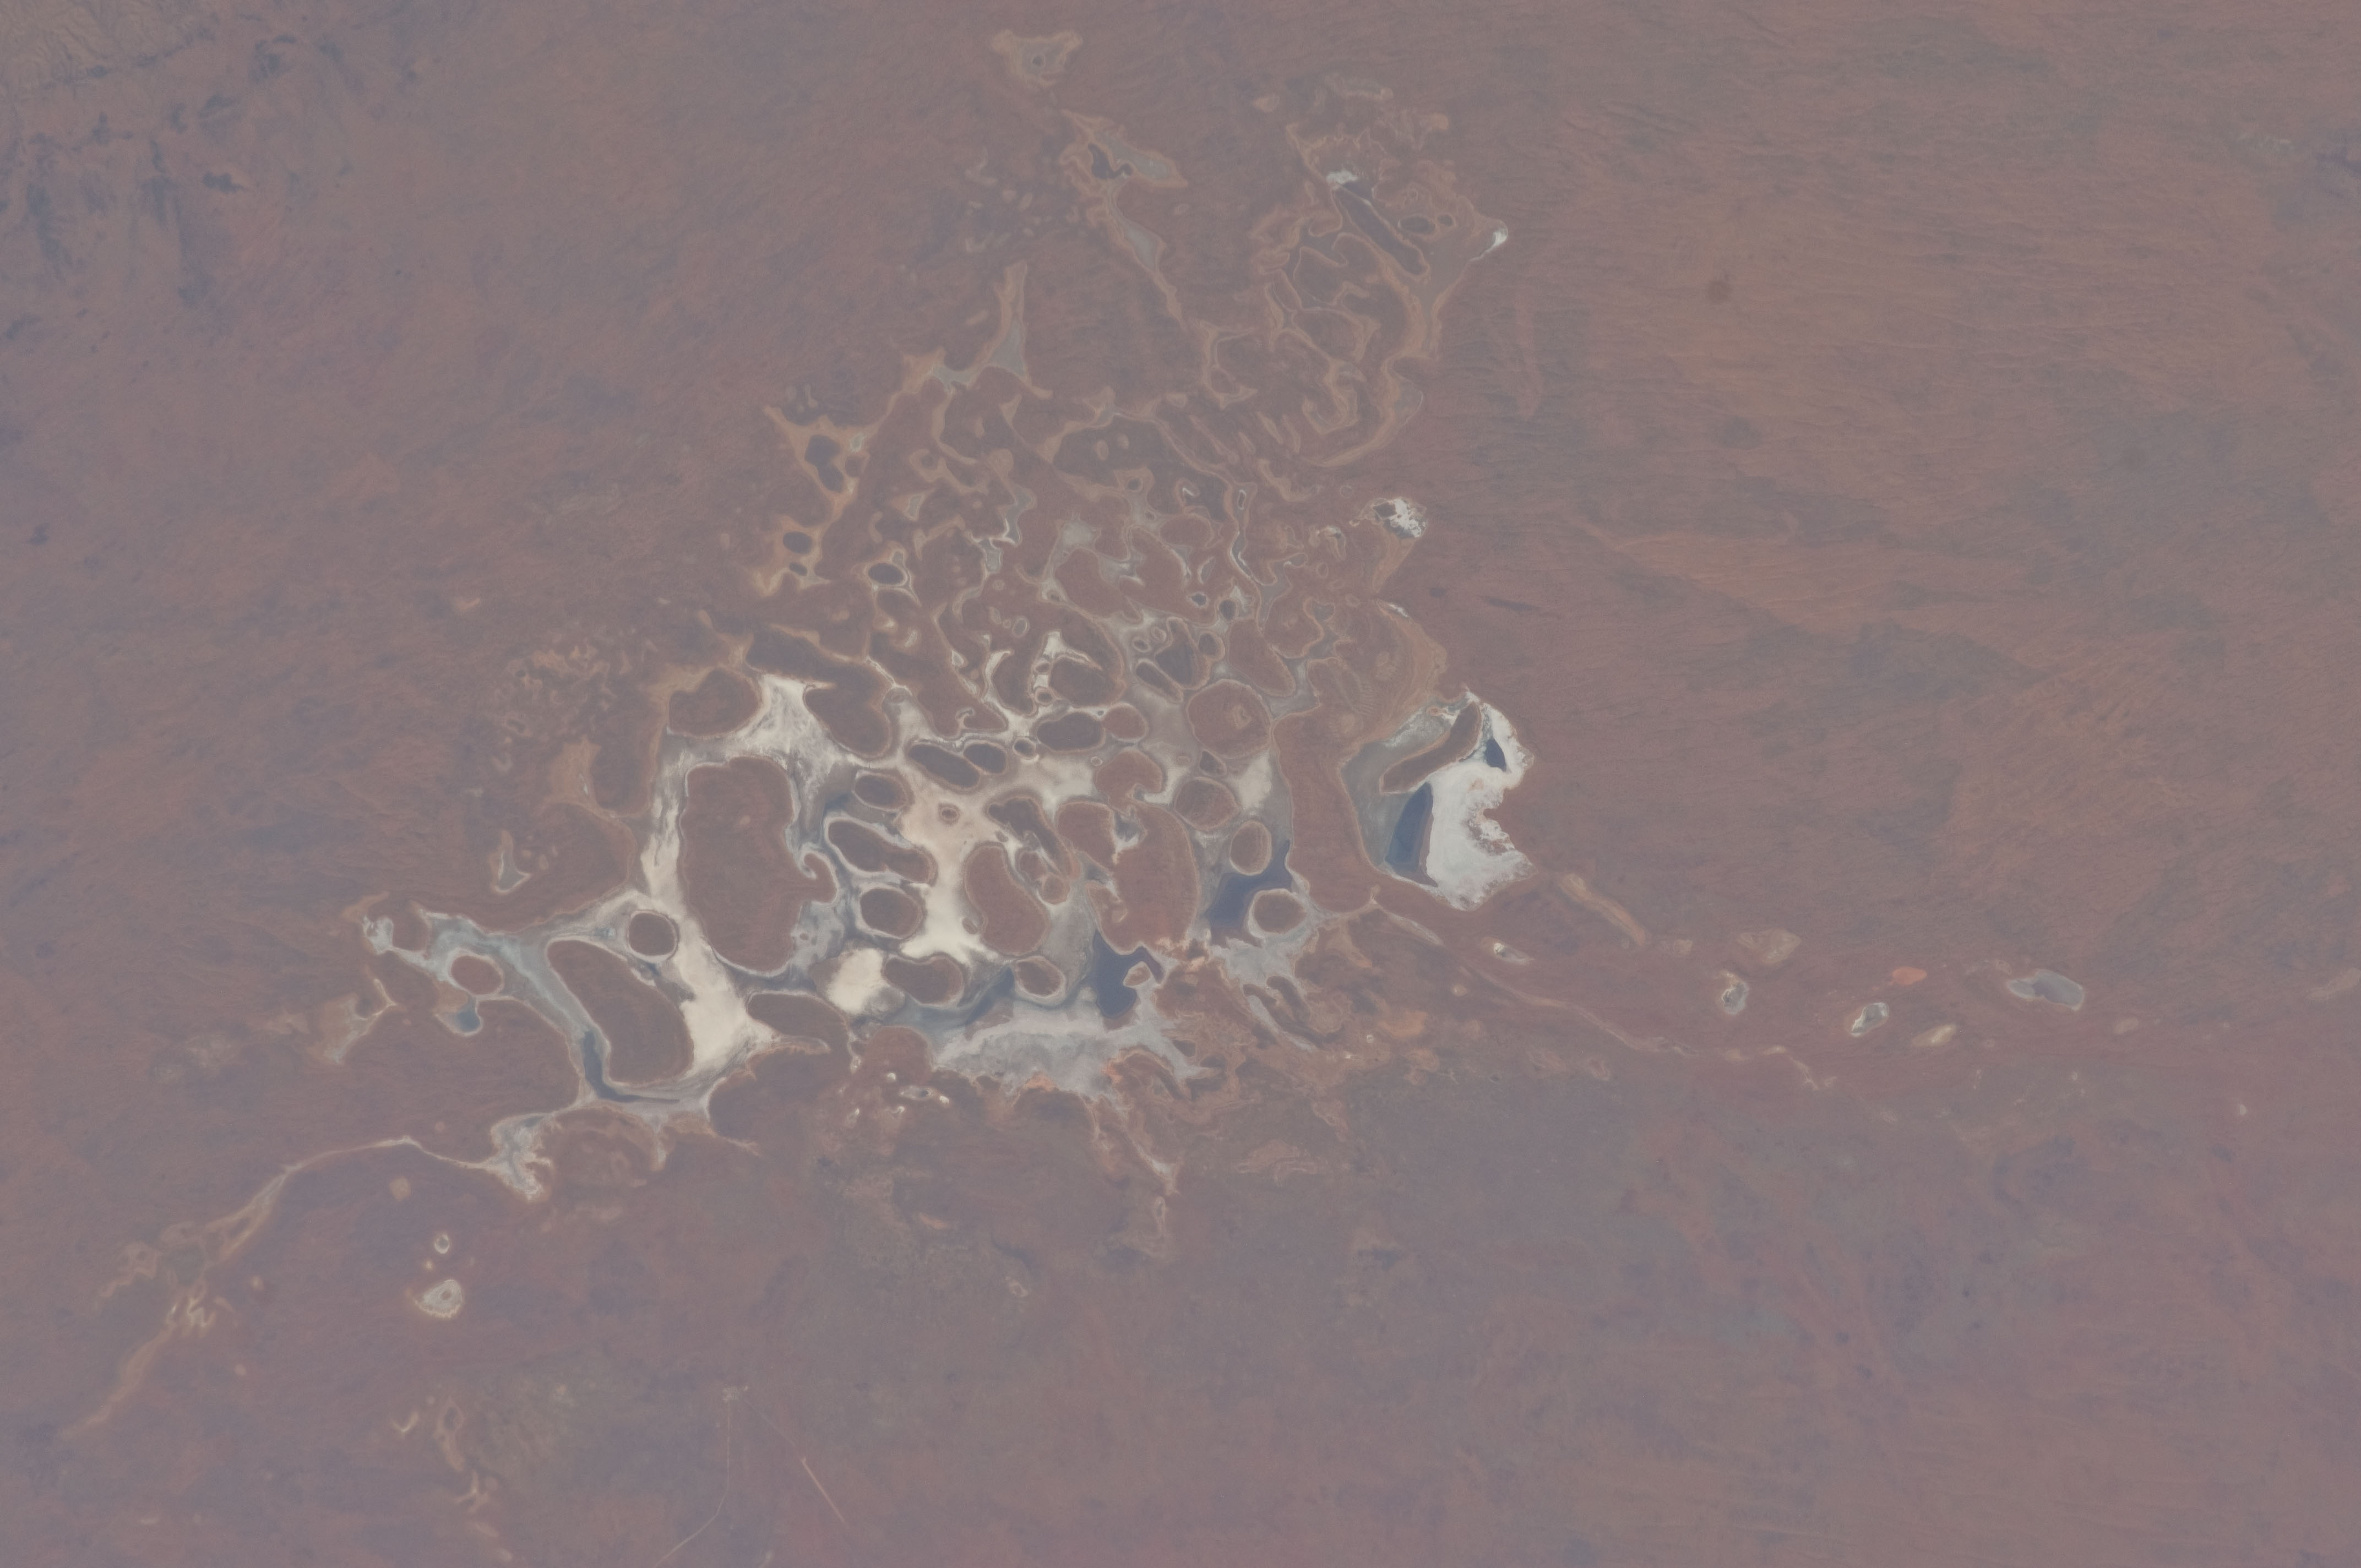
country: AUSTRALIA-WA
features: HOPKINS L., DRY LAKE BED
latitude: -24.2
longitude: 128.8
